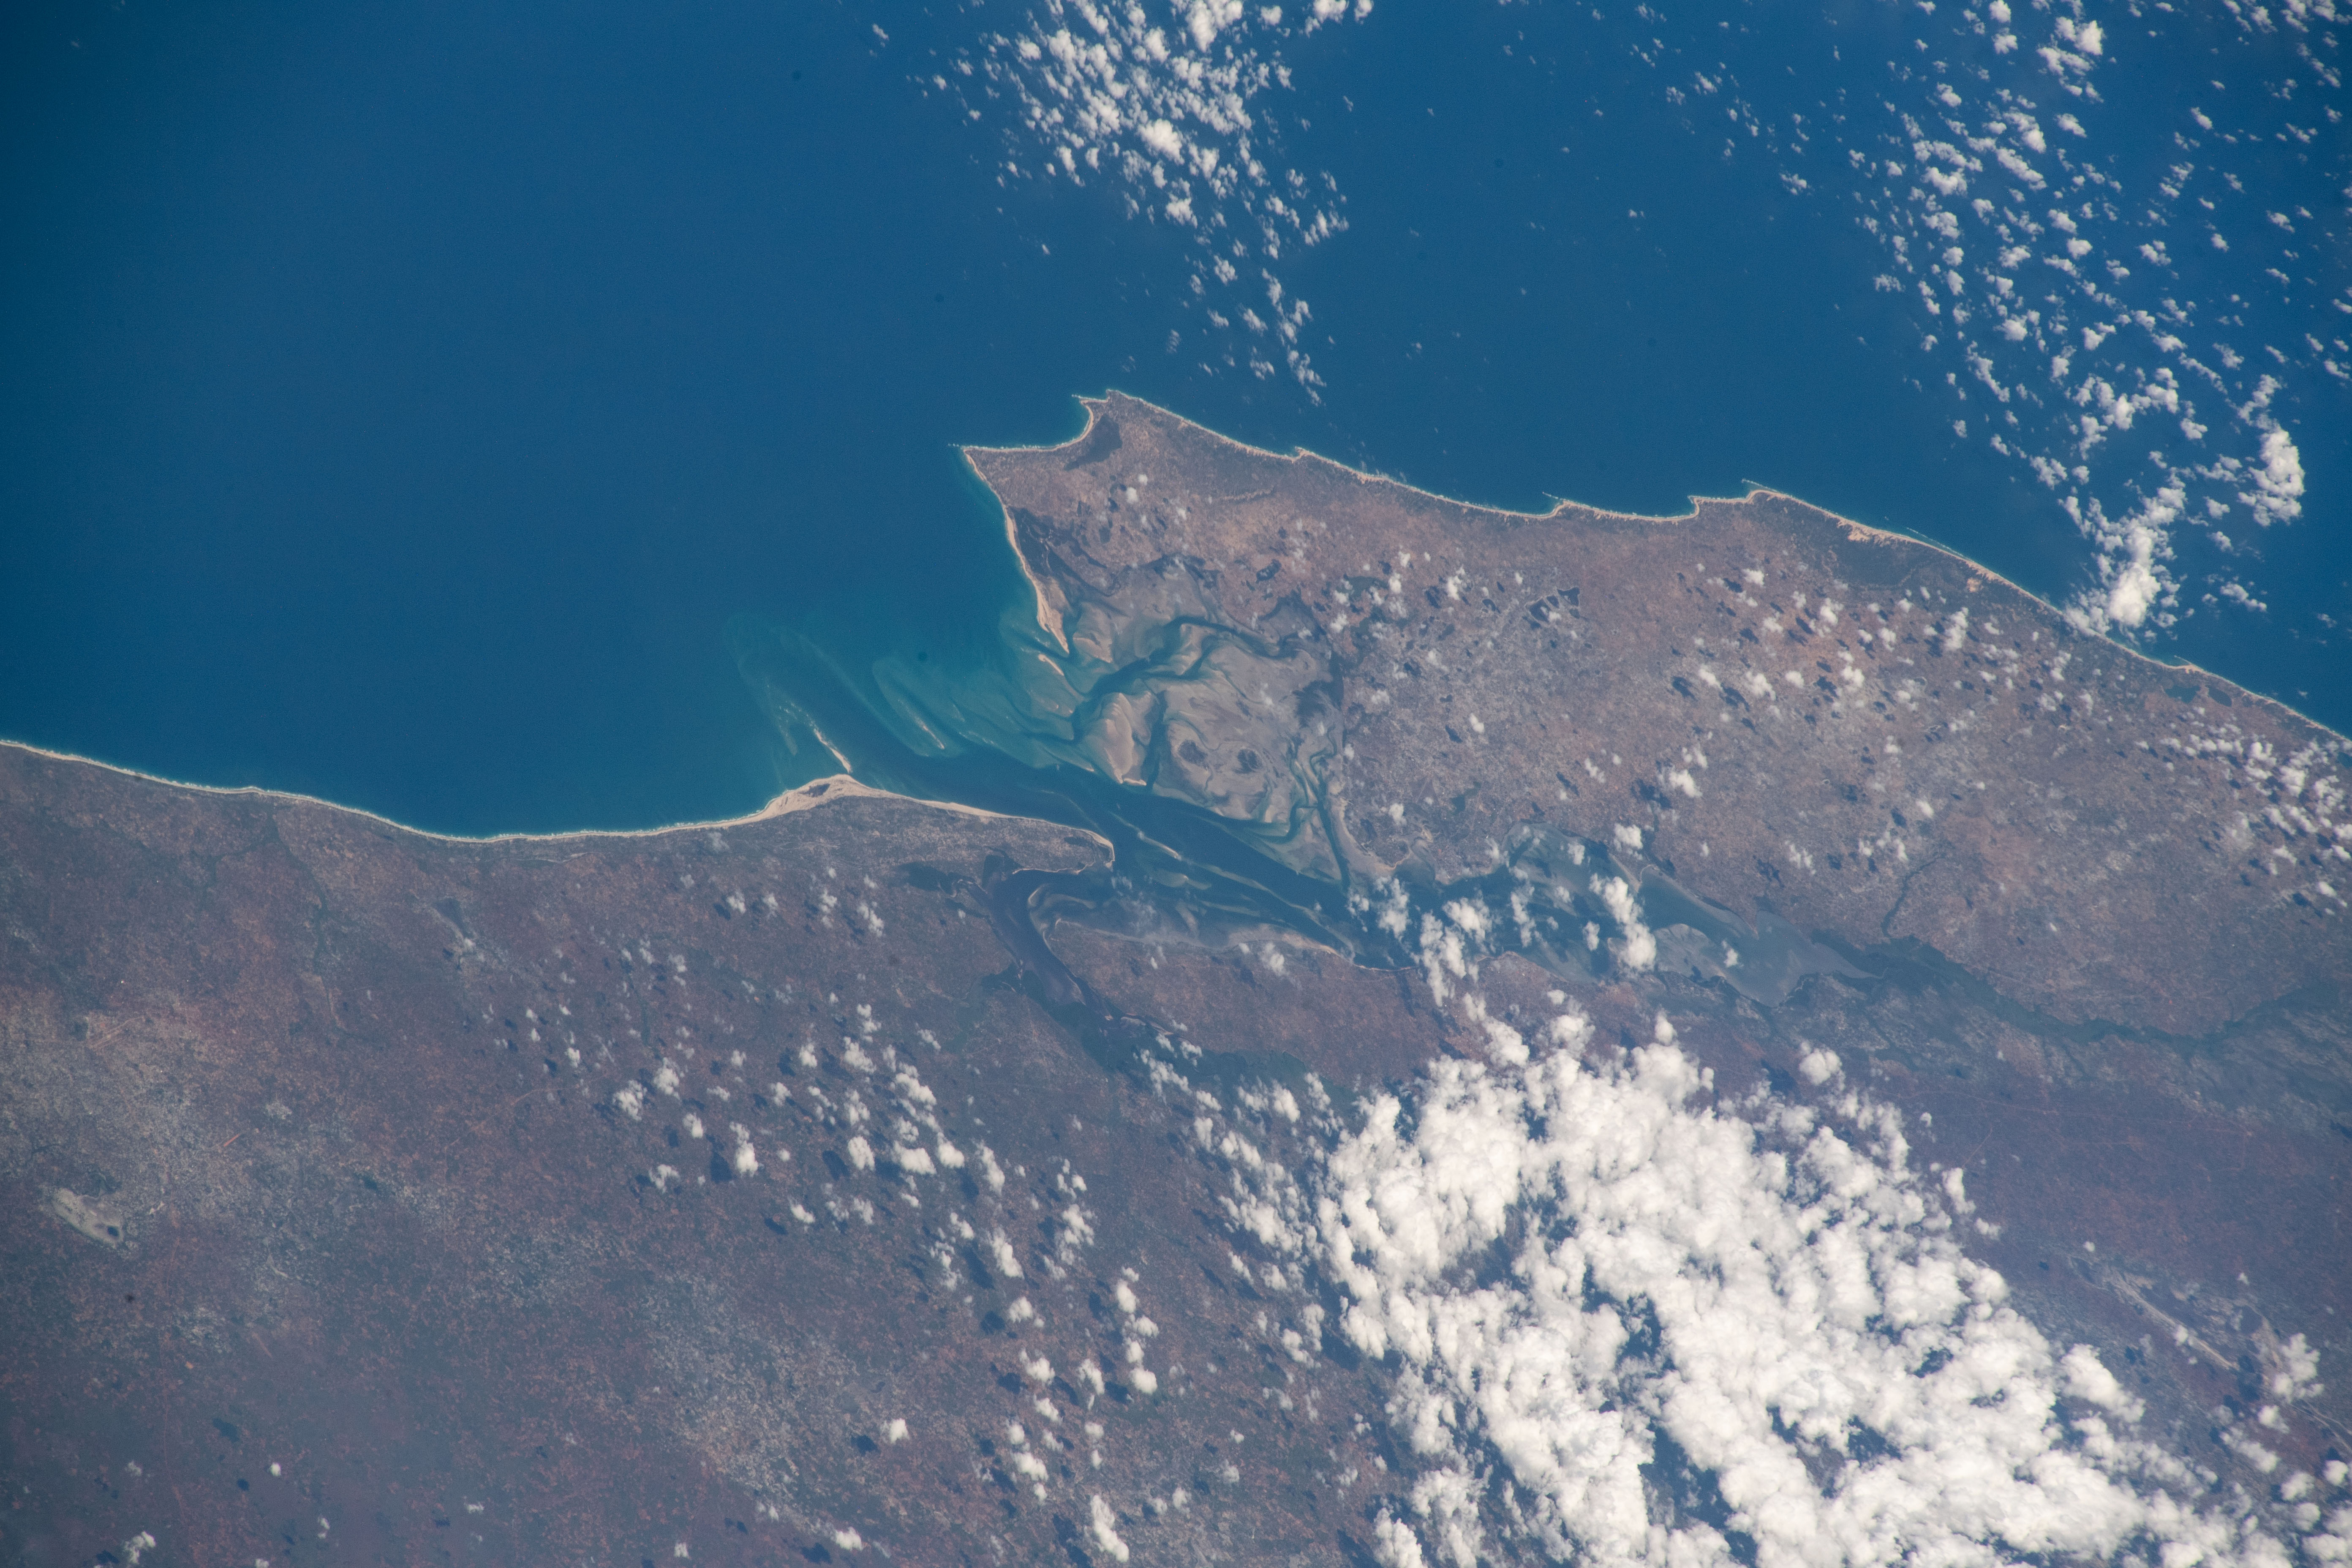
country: MOZAMBIQUE
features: MAXIXE
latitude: -23.9
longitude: 35.4
